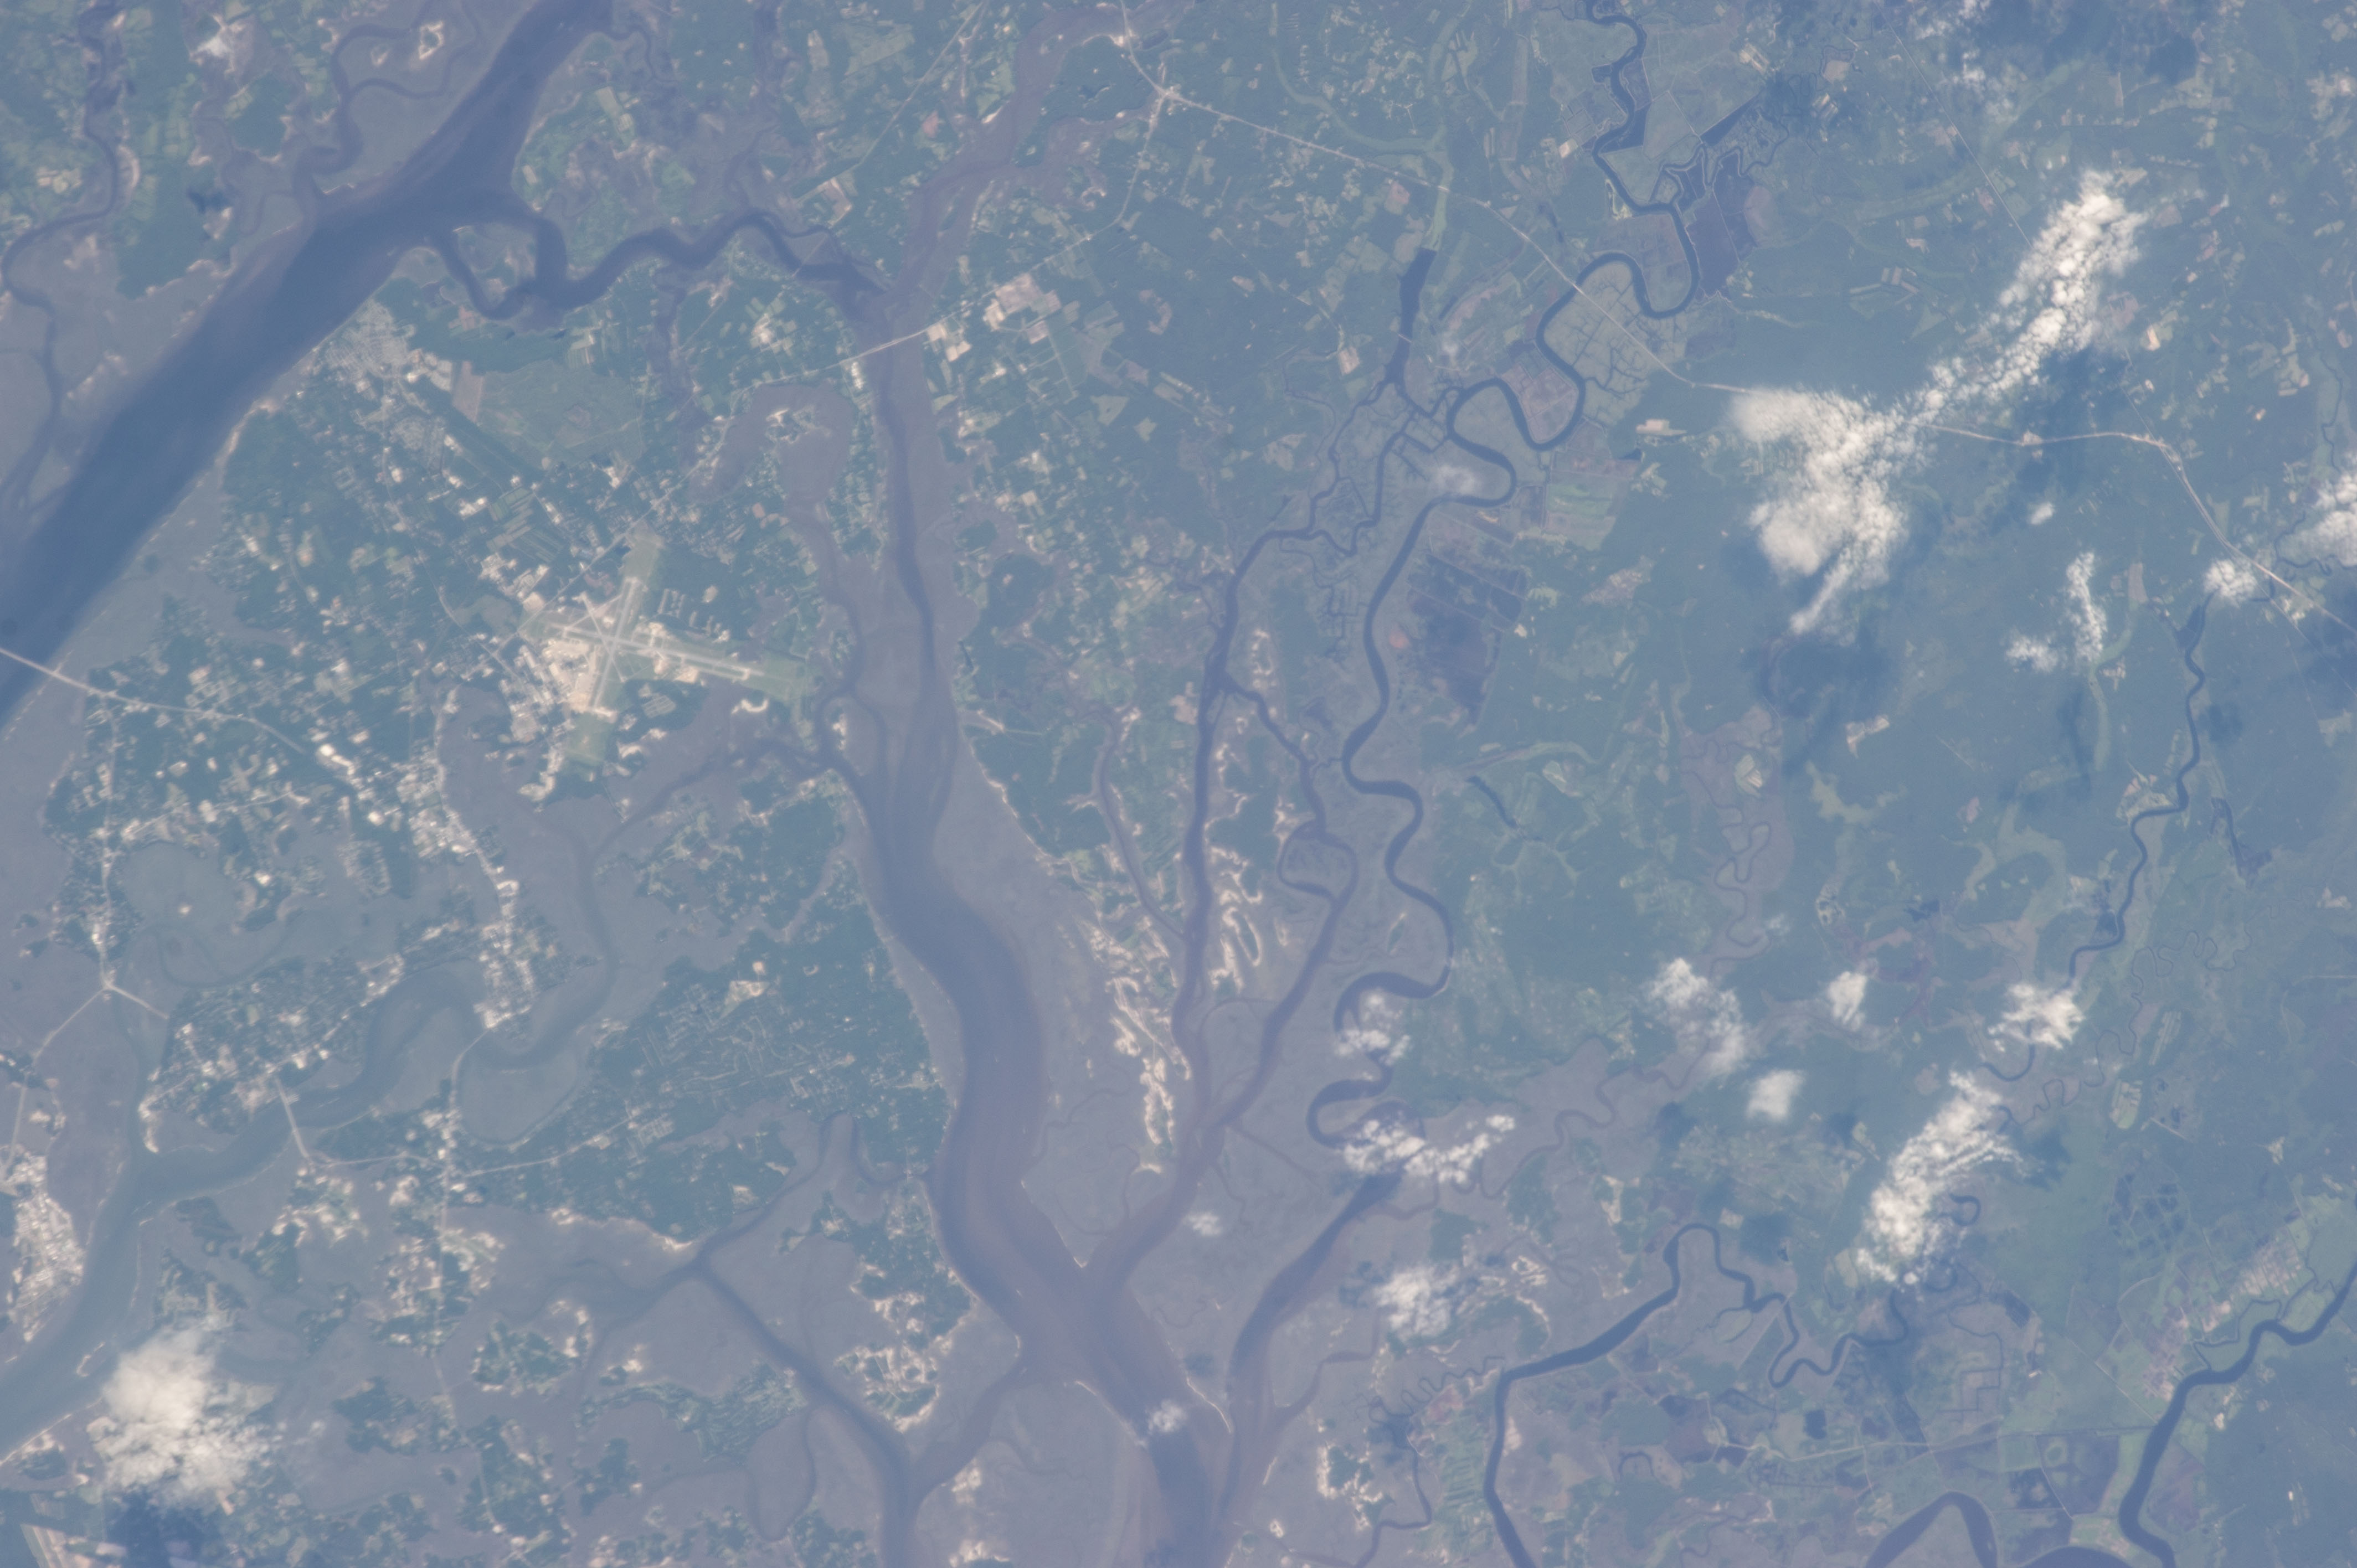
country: USA-SOUTH CAROLINA
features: COOSAW R. EST., SED., BROAD R., AIR STATION, BEAUFORT, WETLANDS, I.
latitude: 32.6
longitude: -80.7
